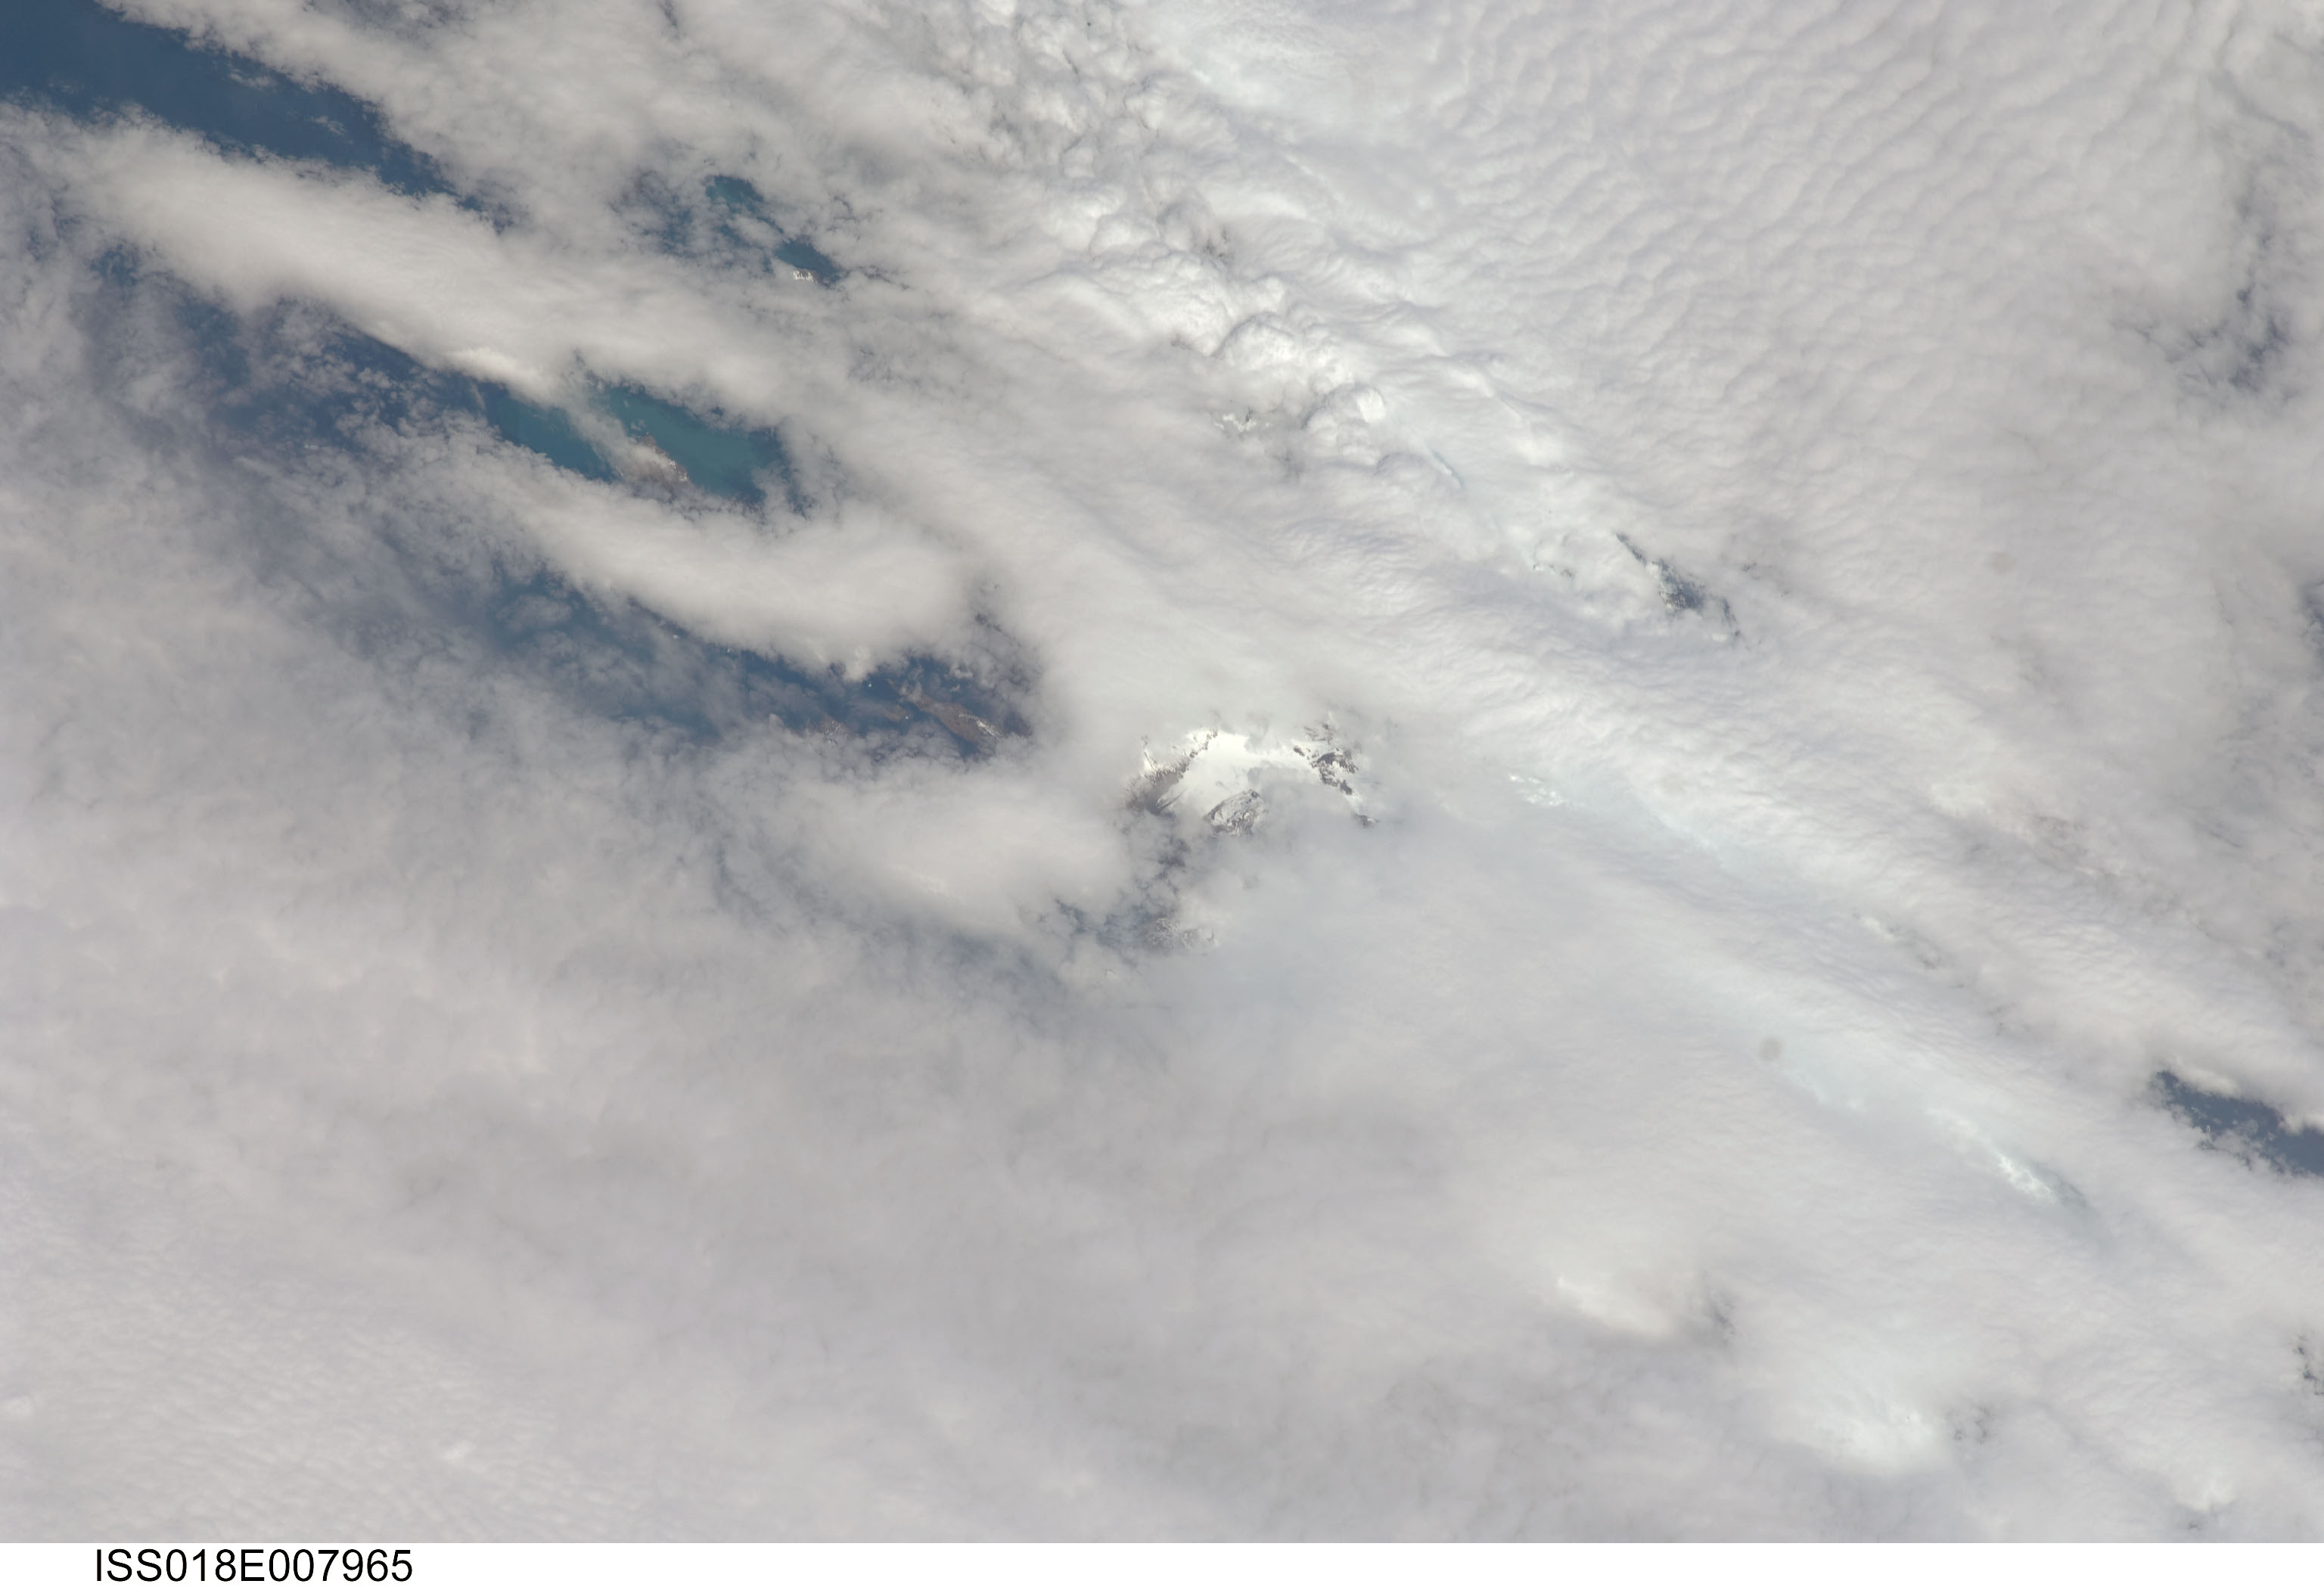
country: SOUTH GEORGIA IS.
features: FORTUNA BAY GLACIER, CLOUDS
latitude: -54.2
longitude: -36.8
